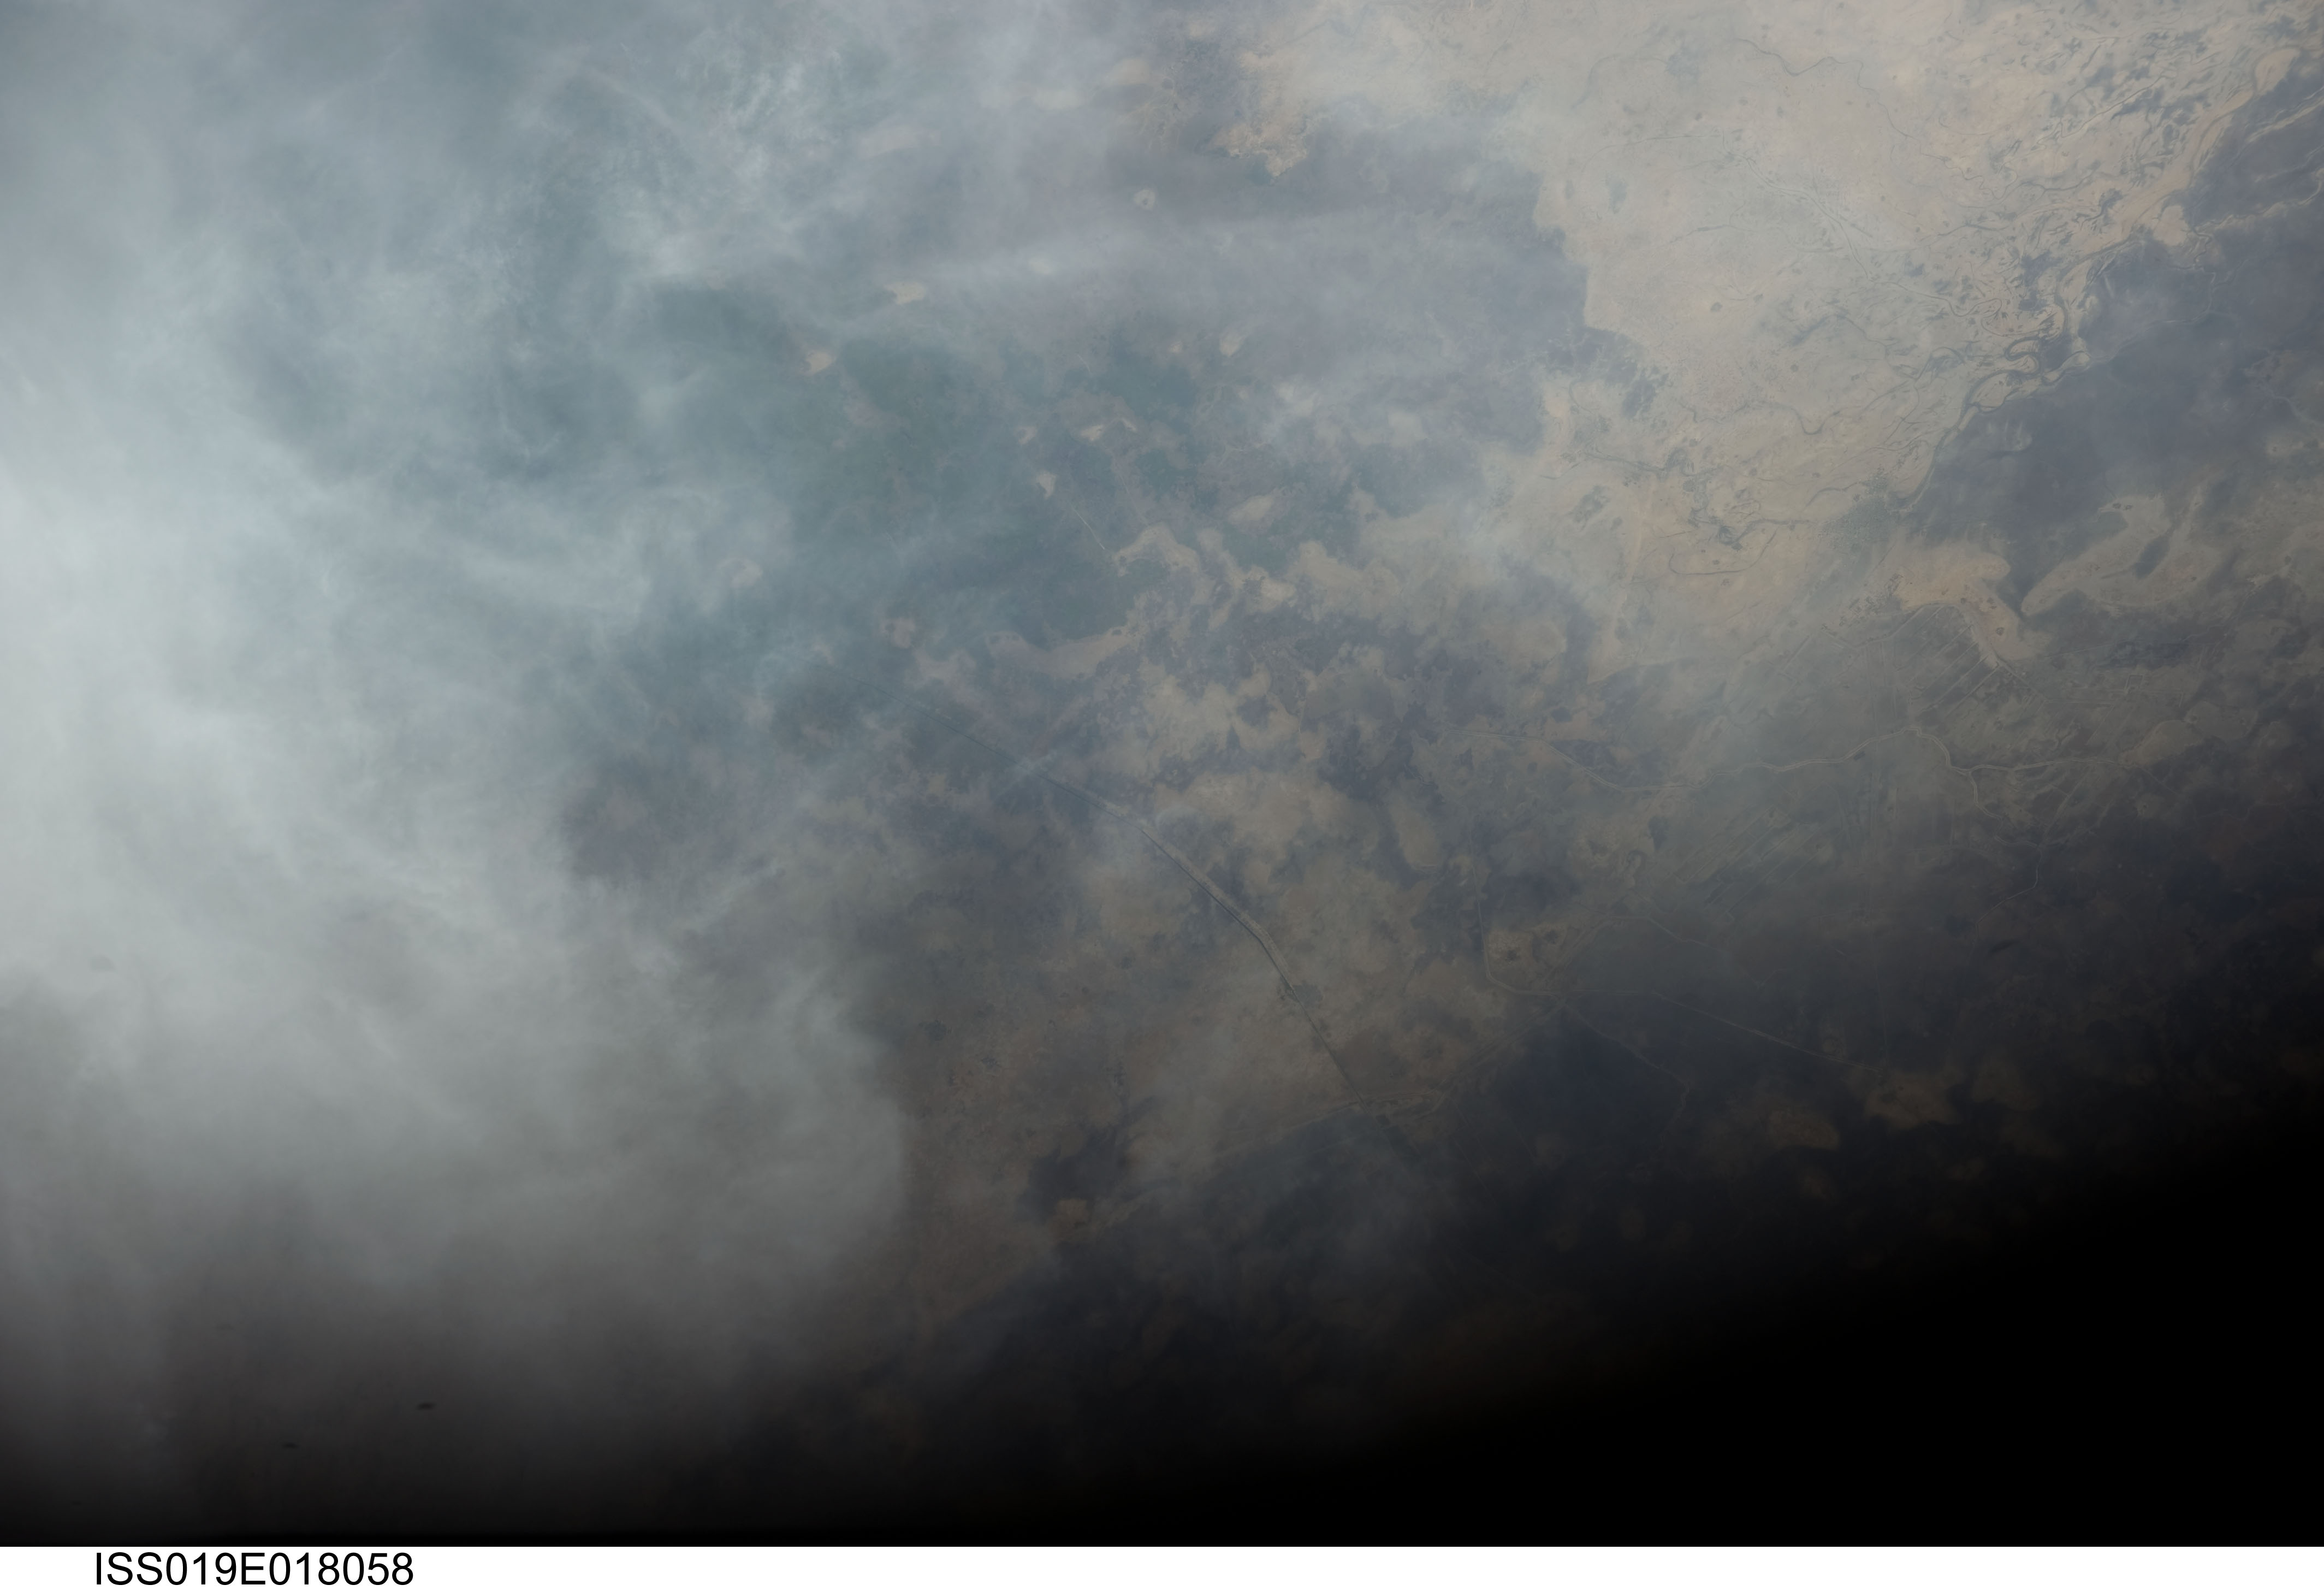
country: NIGERIA
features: SW. LAKE CHAD, WETLANDS
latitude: 12.6
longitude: 13.9
